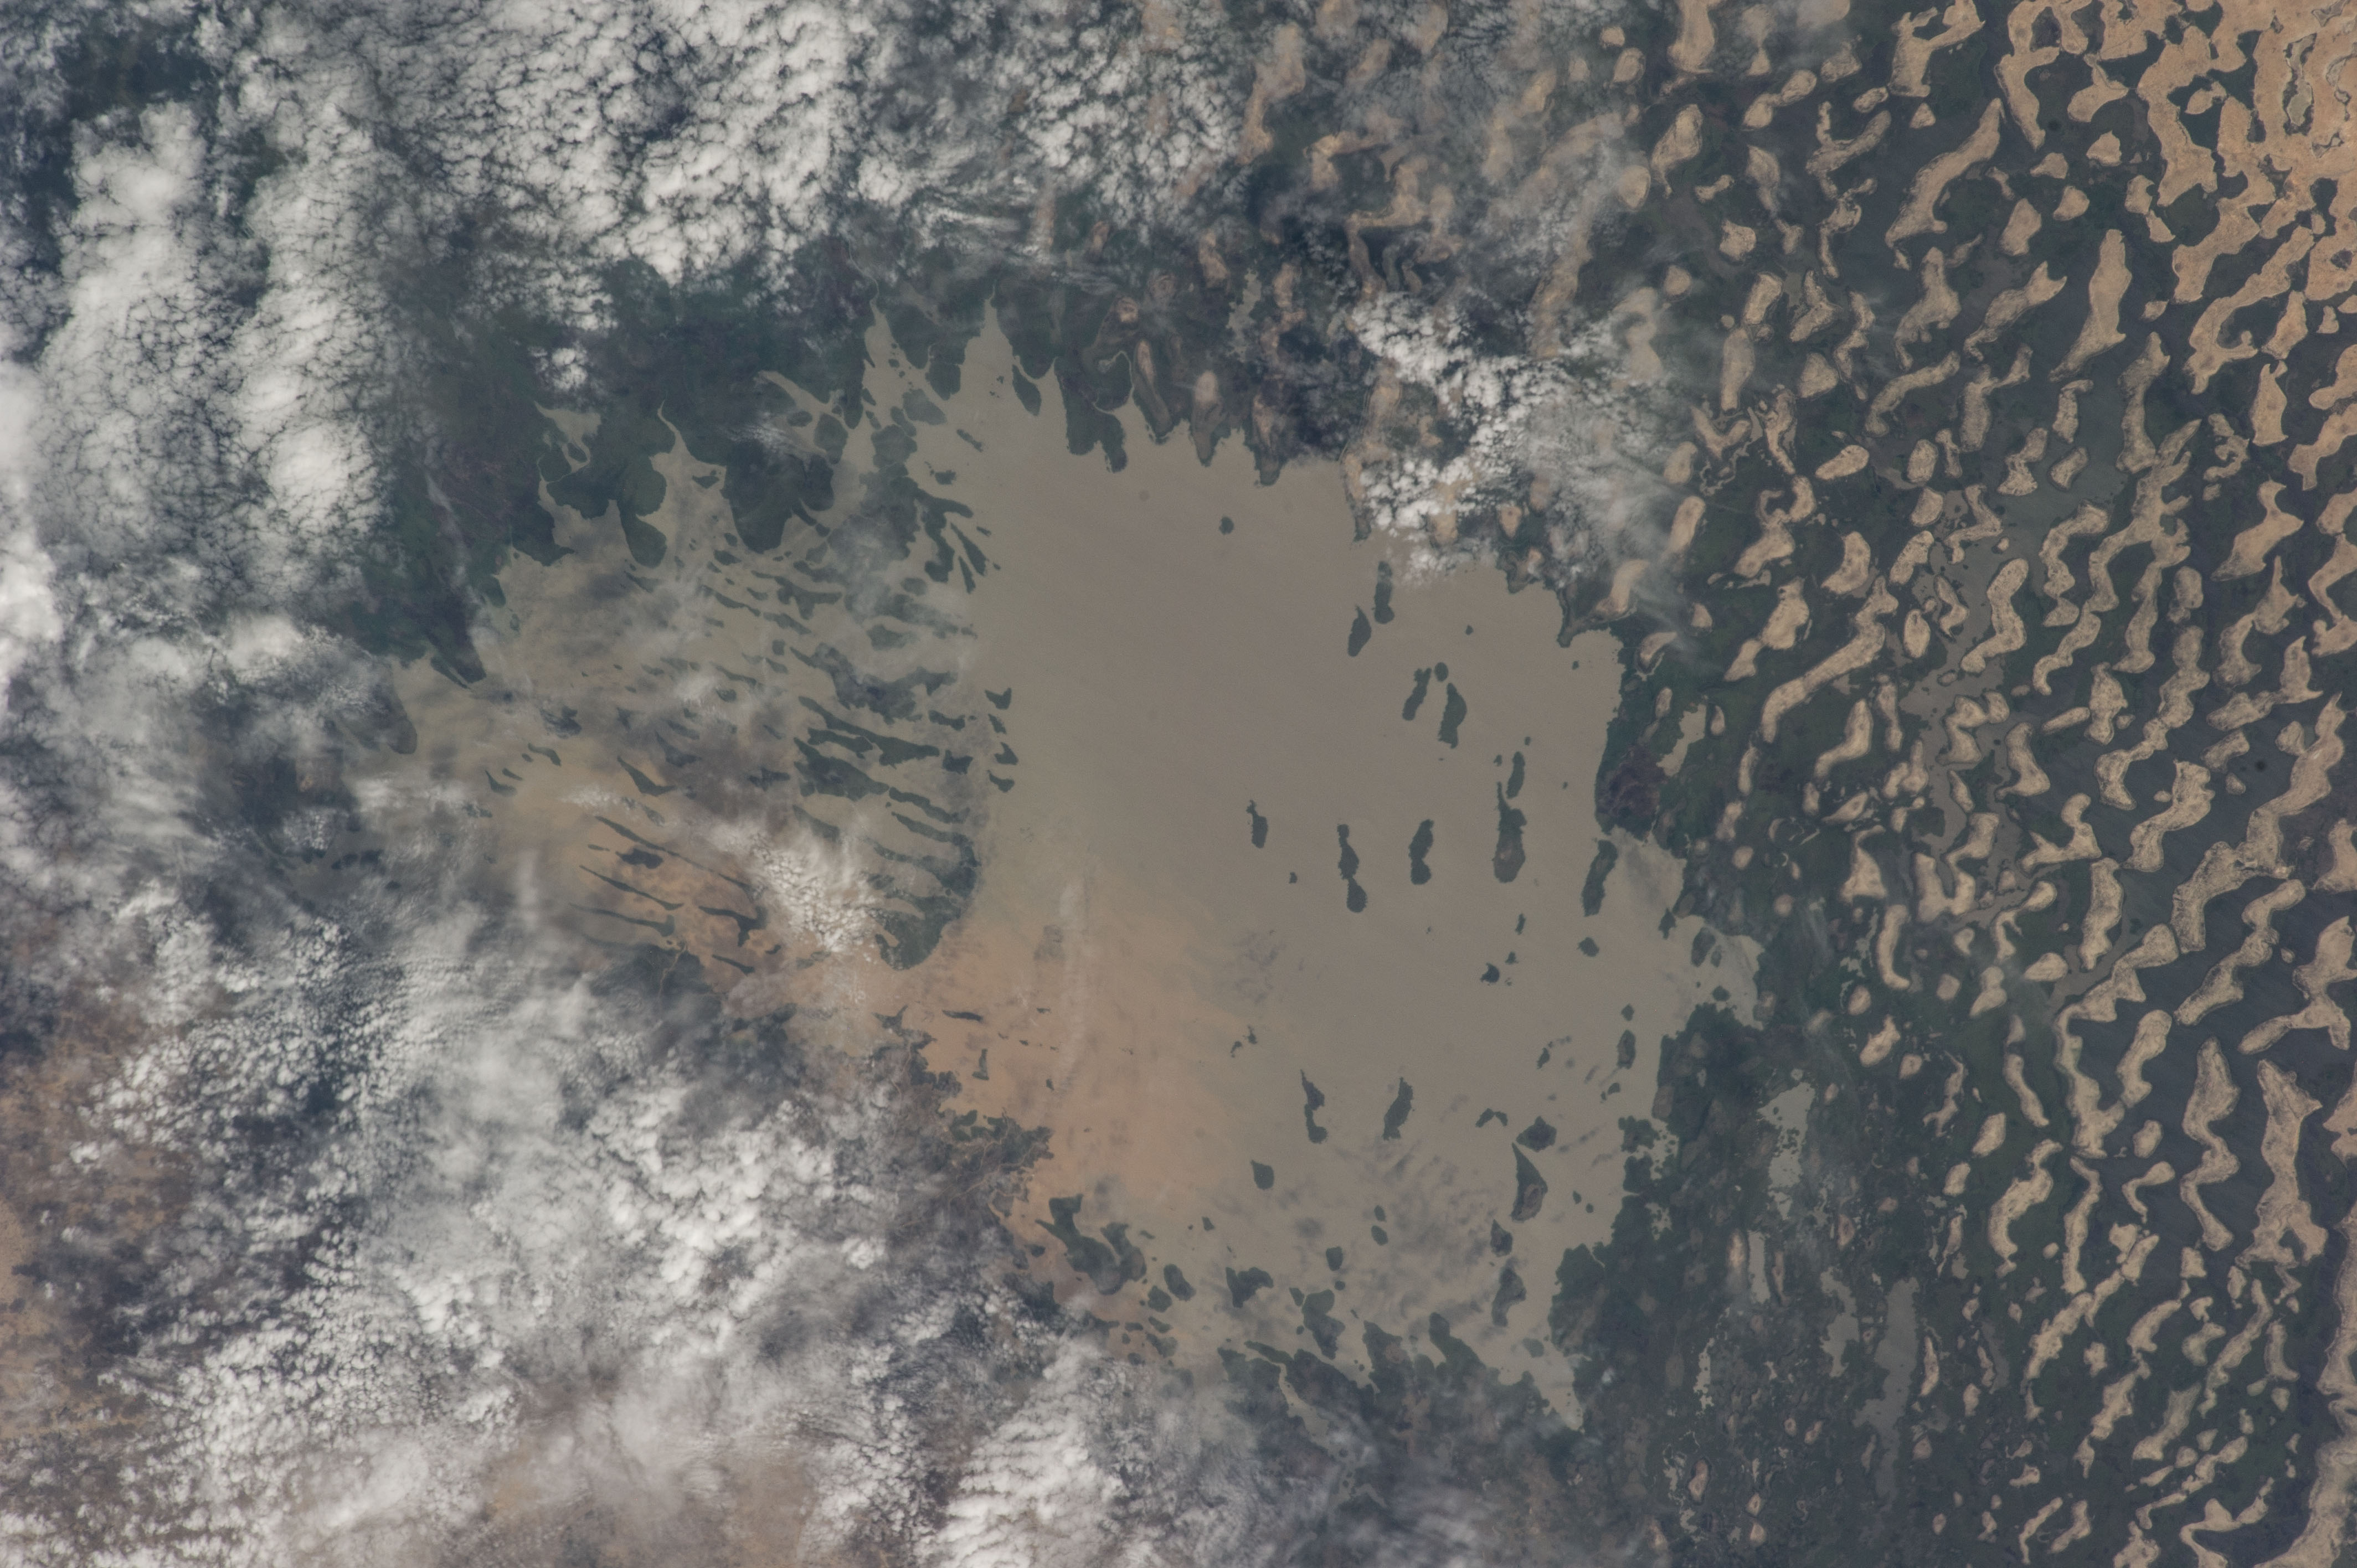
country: CHAD
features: EAST-CENTRAL LAKE CHAD, OPEN WATER, SED., MARSH, DUNES, CHARI R. DELTA
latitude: 13.1
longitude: 14.5
